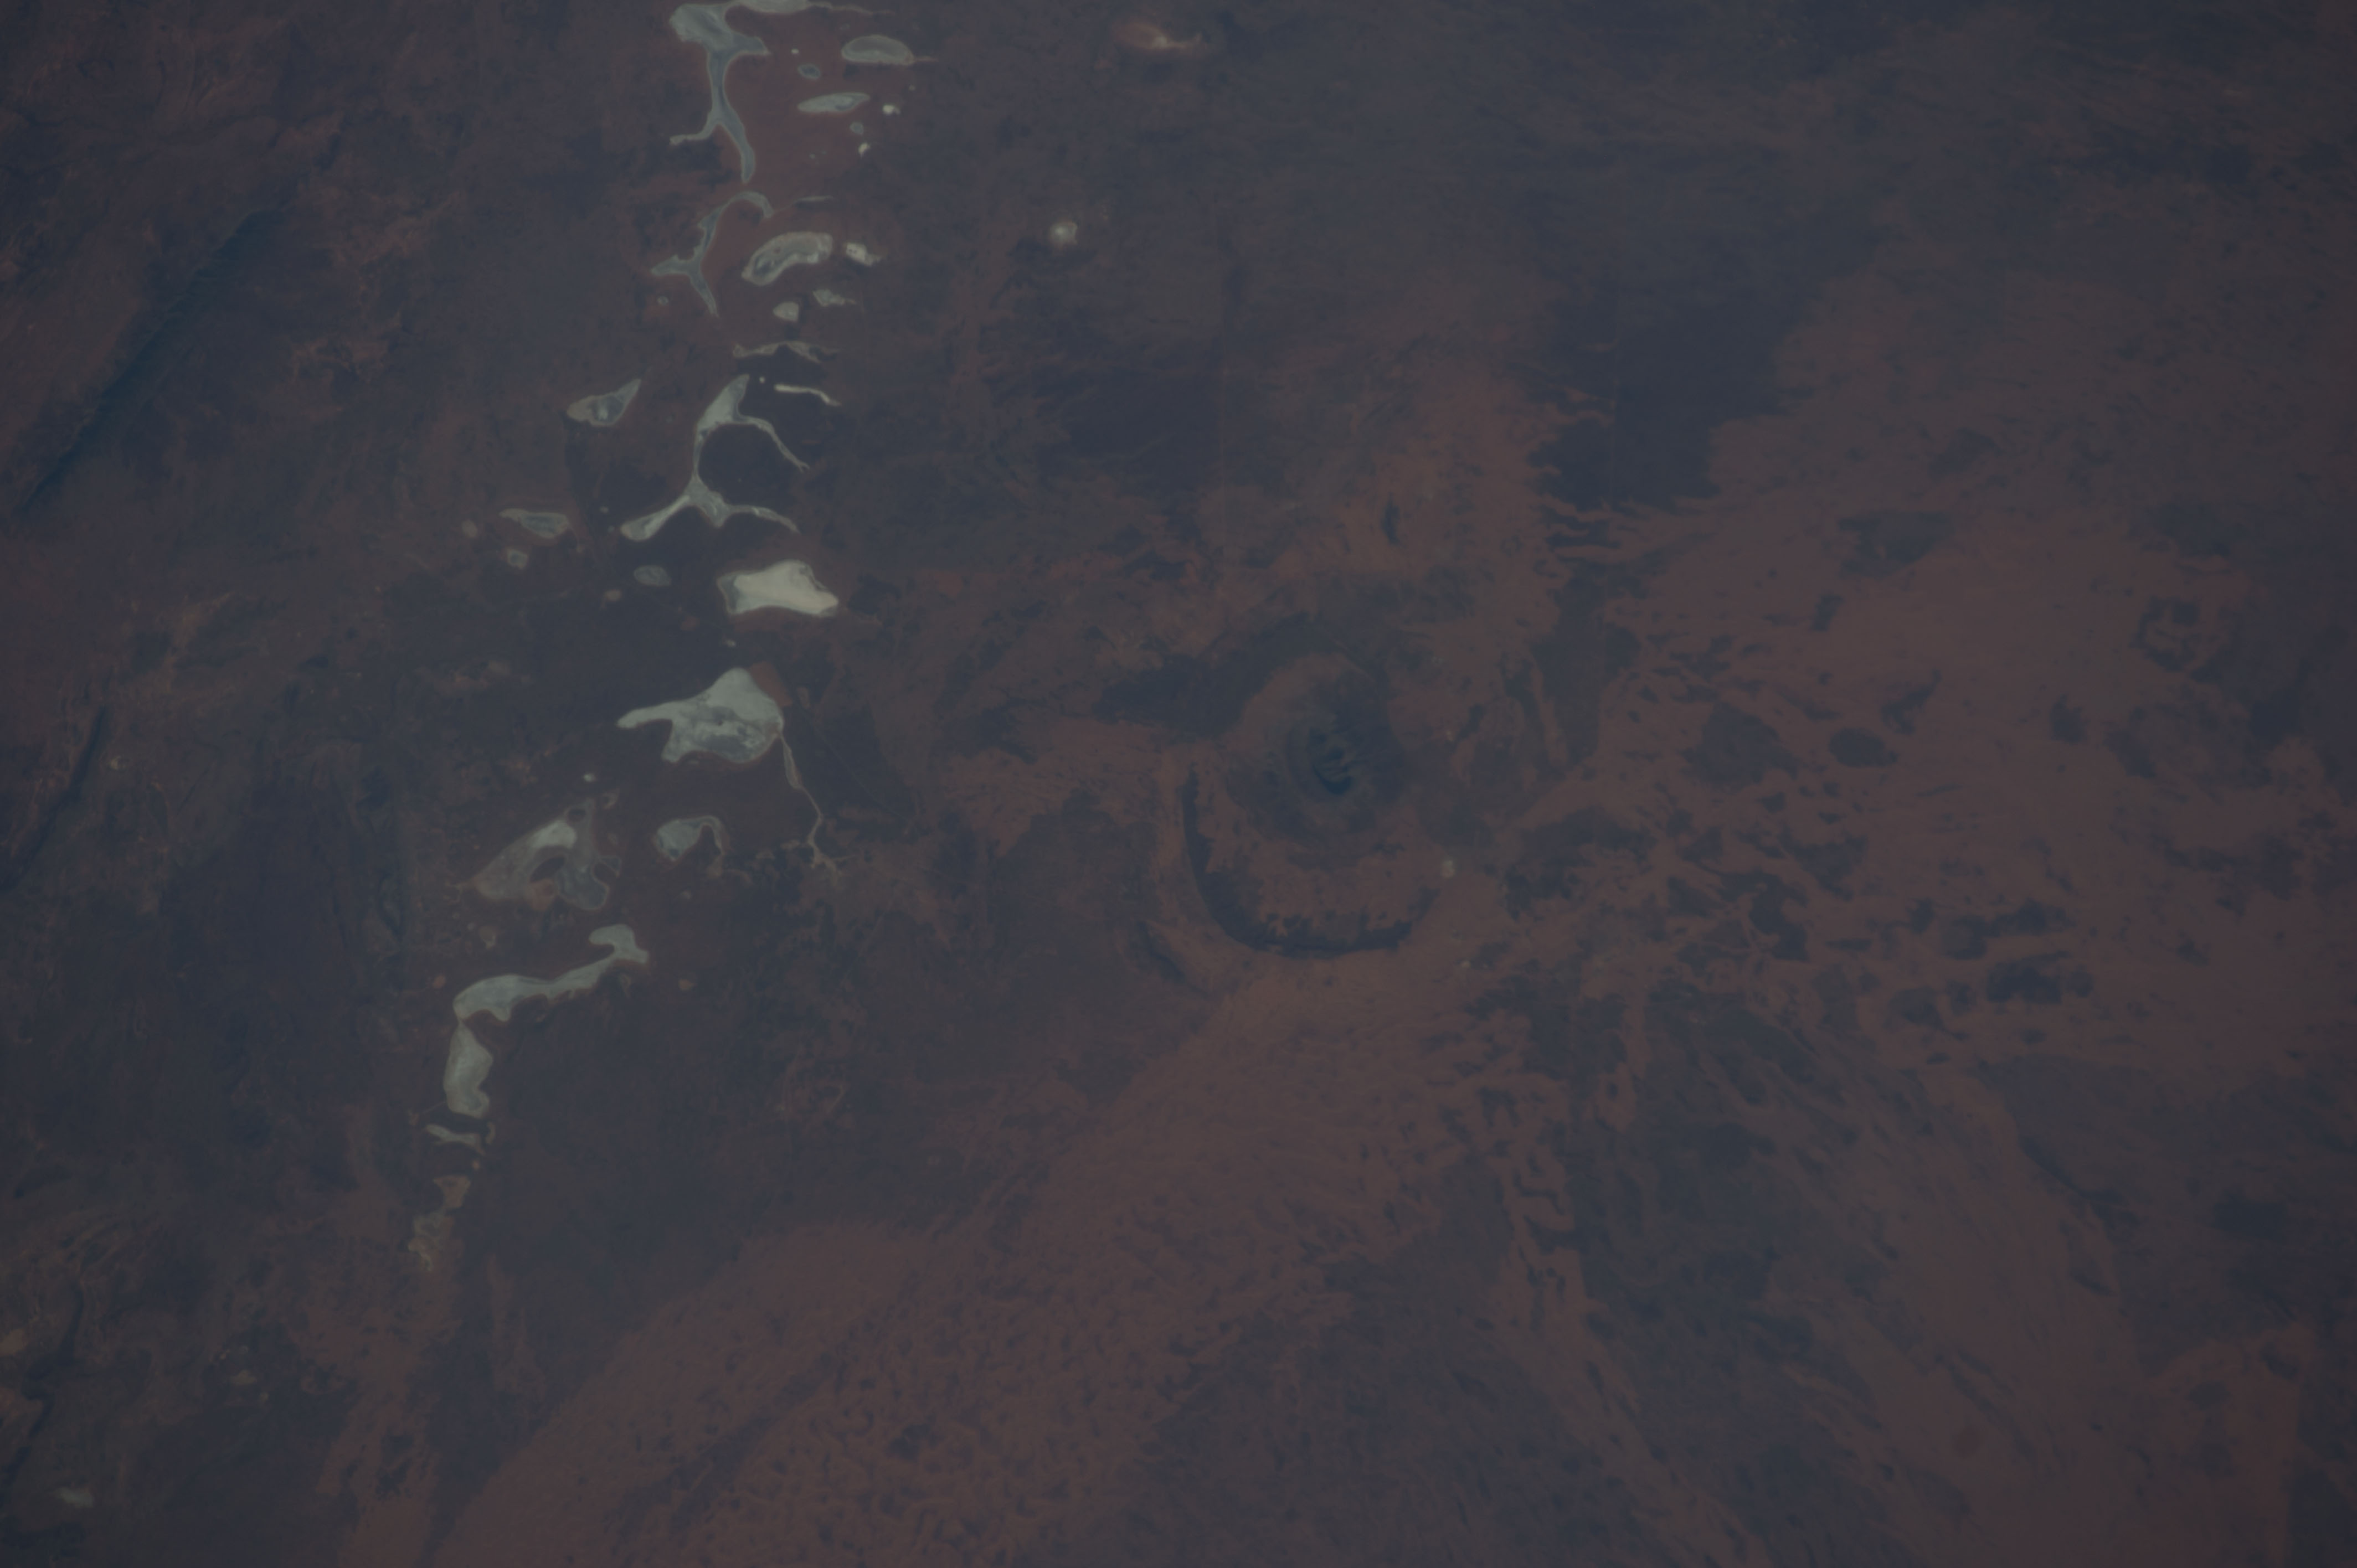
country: AUSTRALIA-NT
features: MT. CONNER
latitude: -25.4
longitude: 131.9
